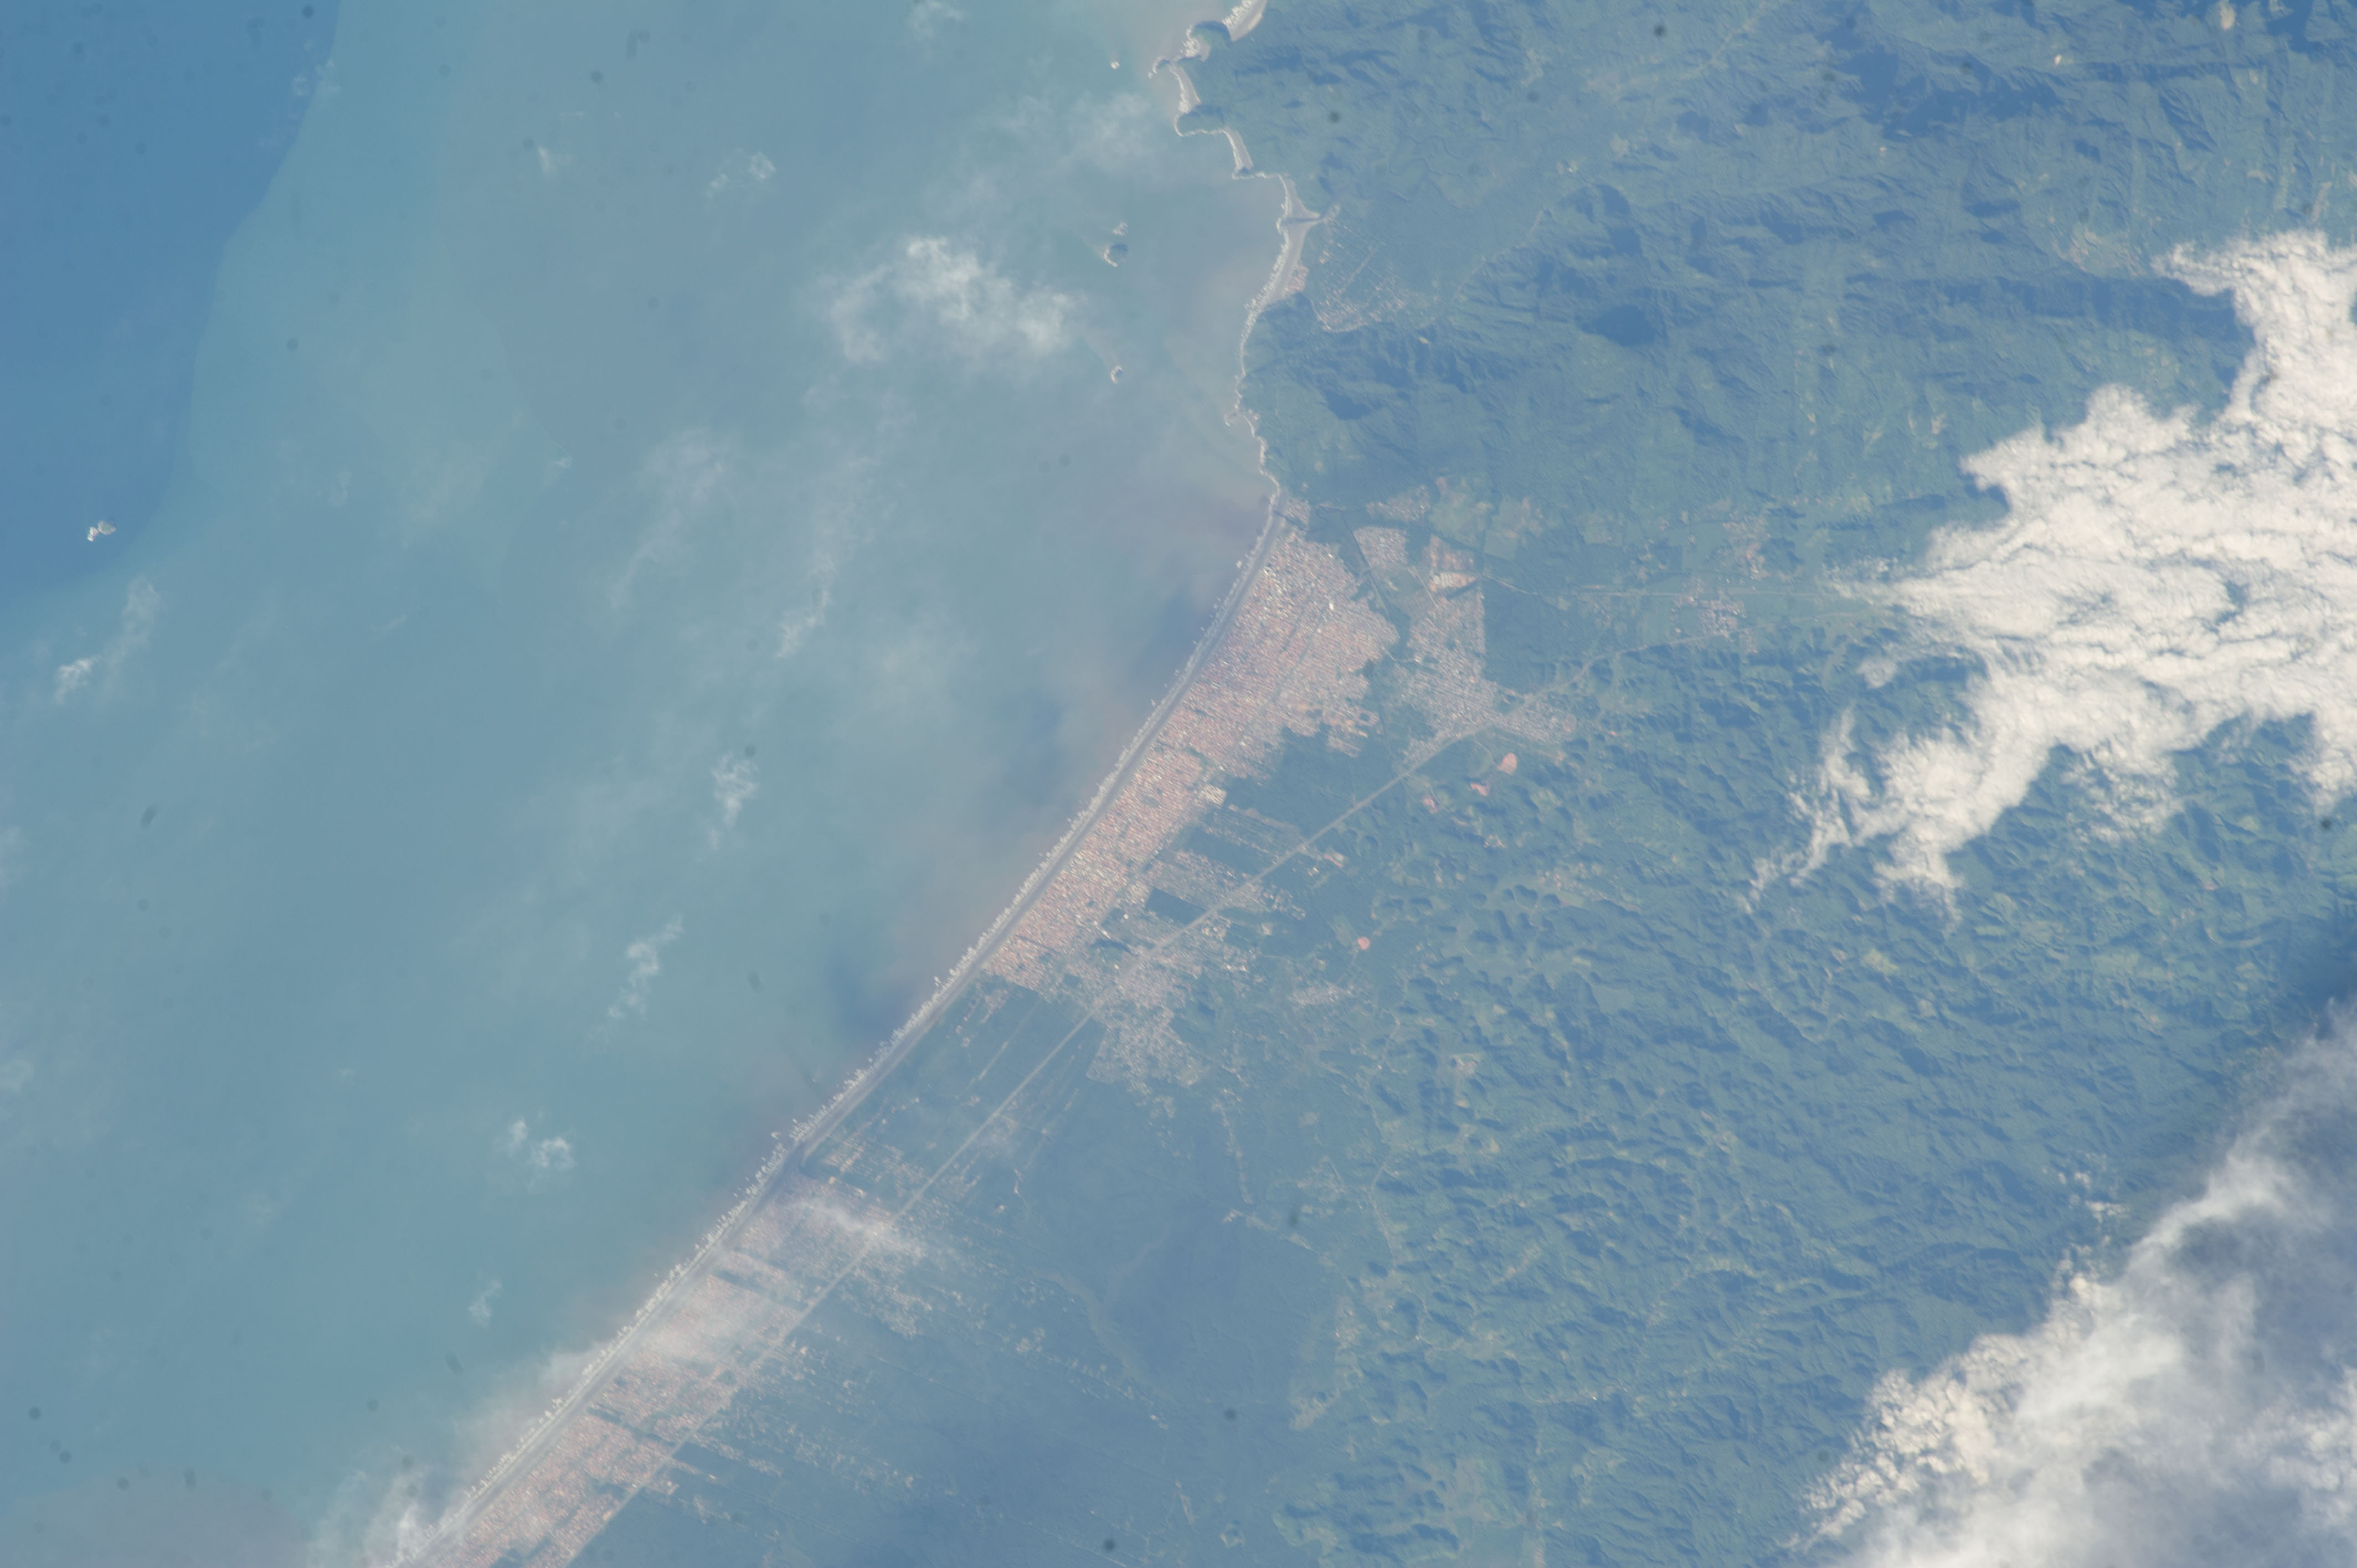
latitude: -24.3
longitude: -47.0
